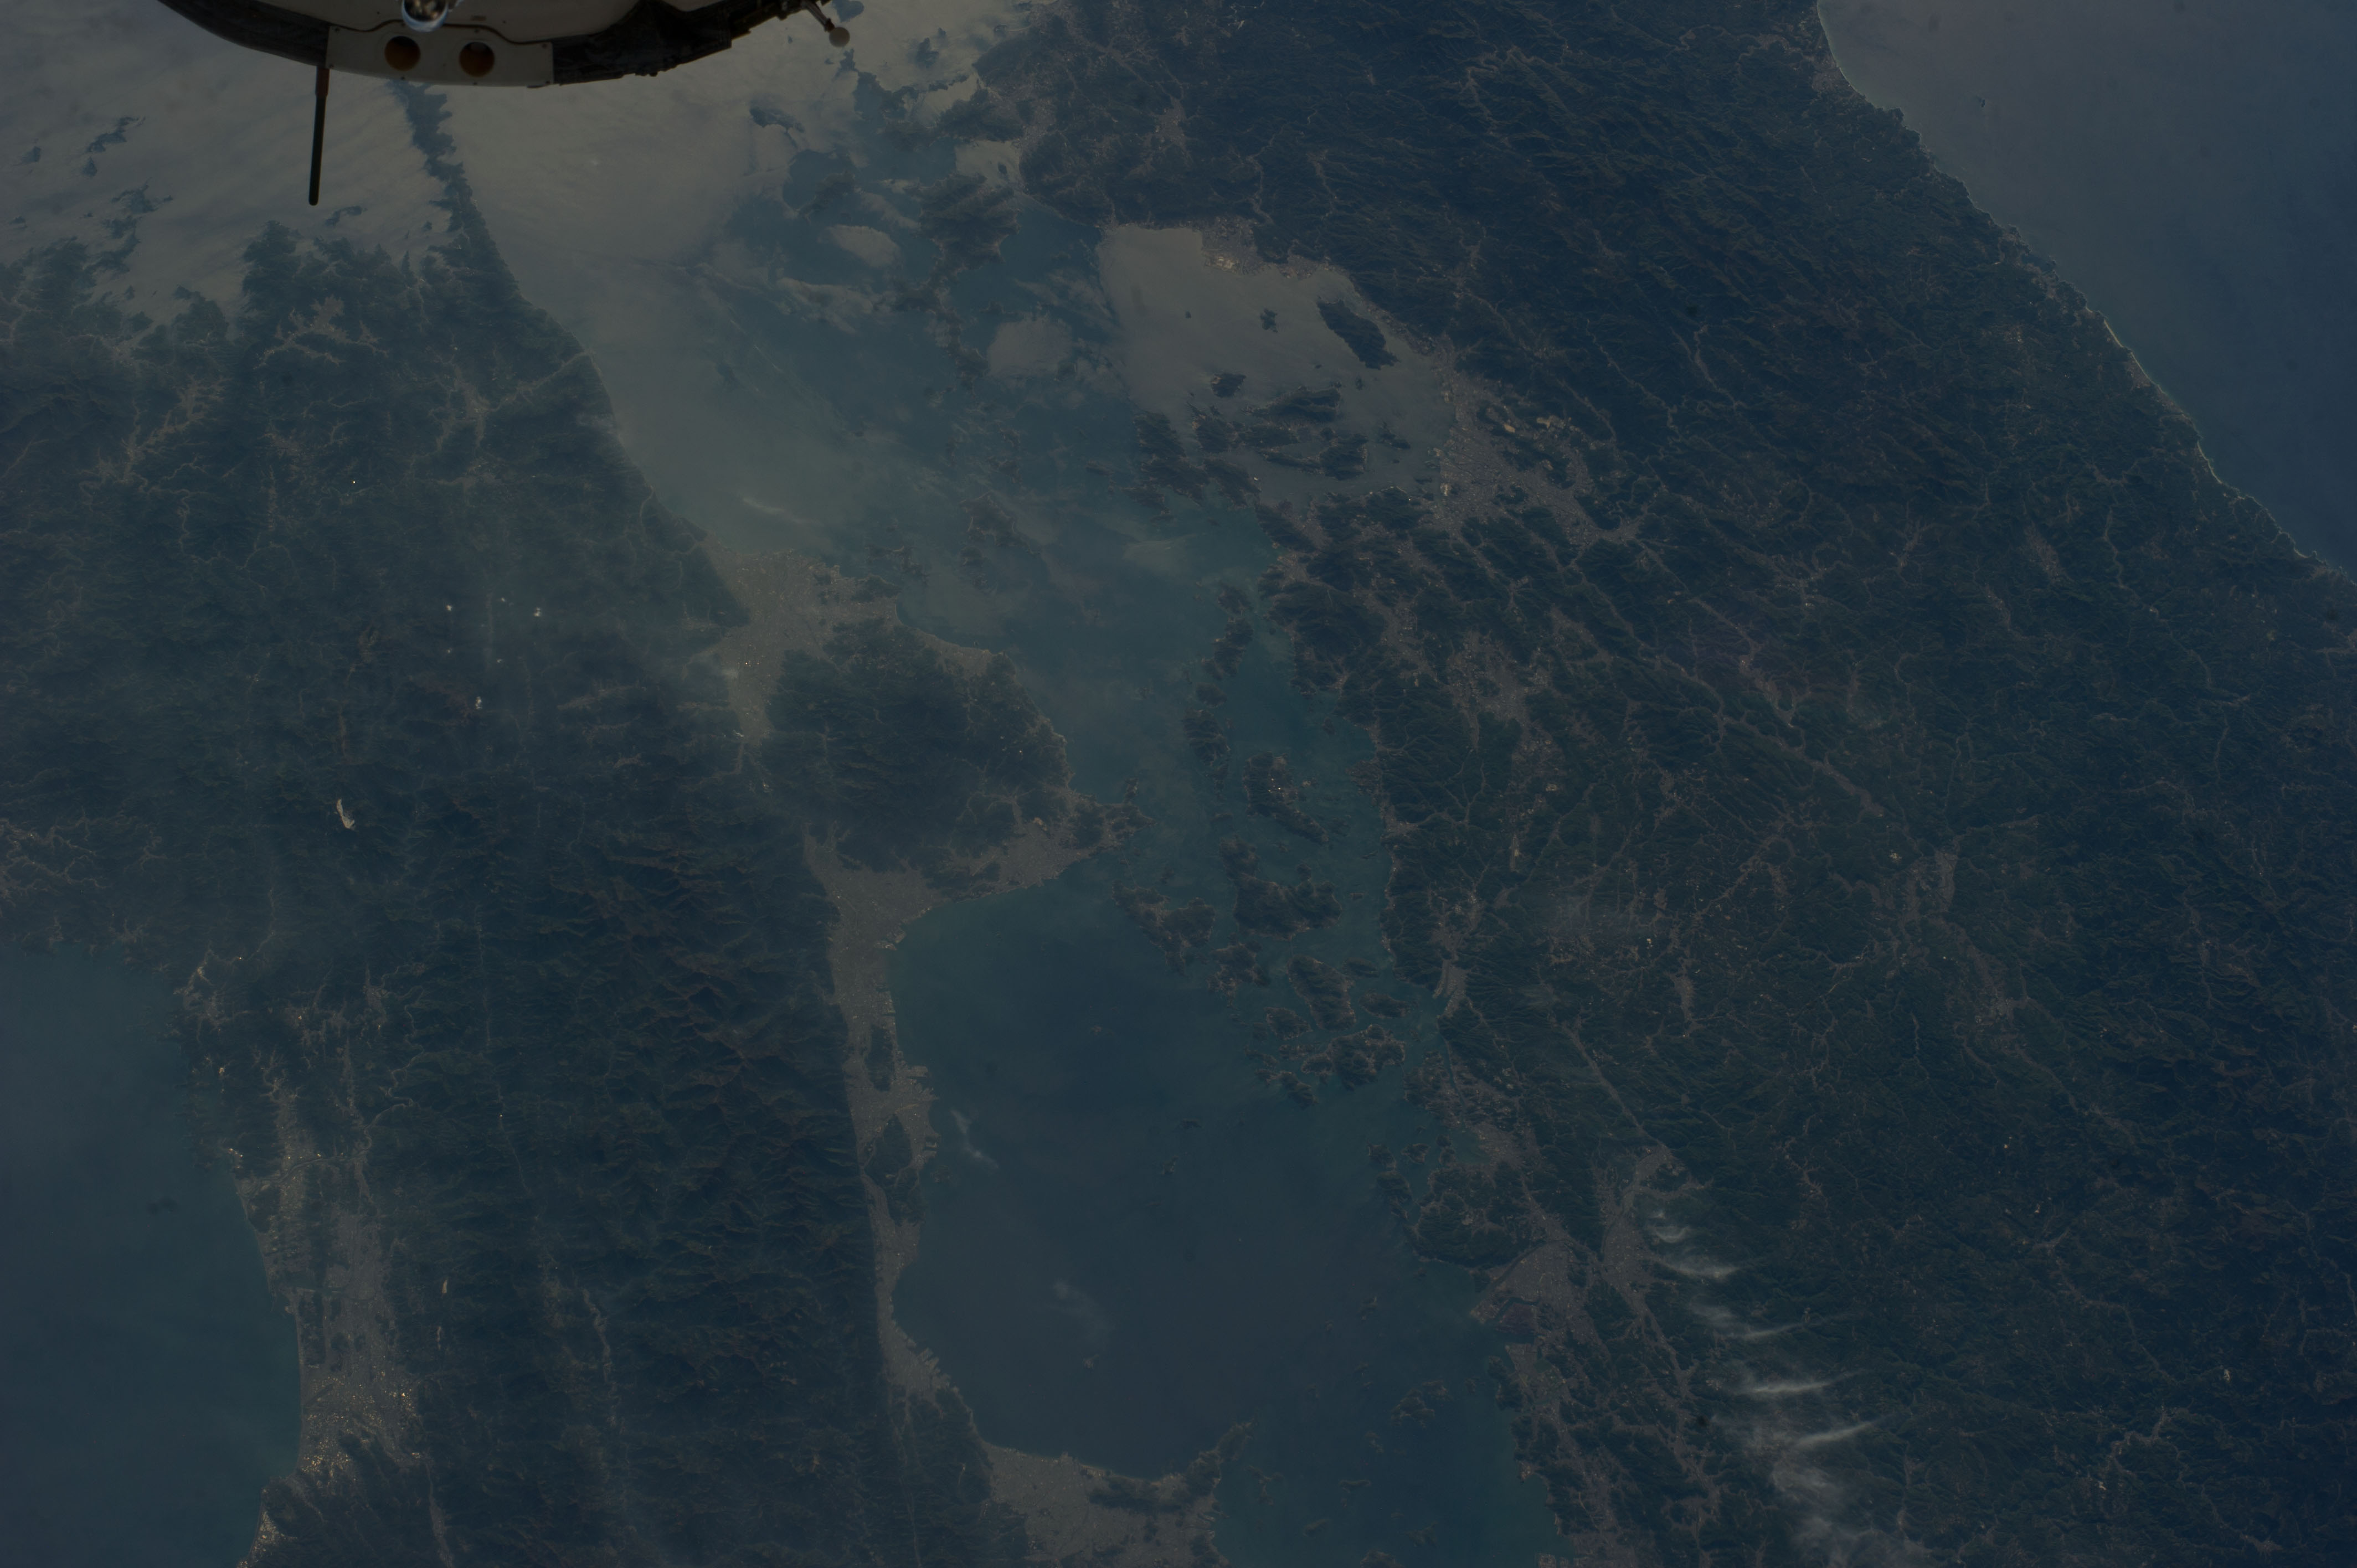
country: JAPAN
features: HIUCHI-NADA SEA, ITUSKI-NADA SEA, TOON, MATSUYAMA, OMISHIMA ISLAND, KAMI-KAMAGARI ISLAND, NAKAJIMA ISLAND, SETO INLAND SEA, NIIHAMA, HIROSHIIMA, FUKUYAMA
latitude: 34.1
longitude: 132.9
